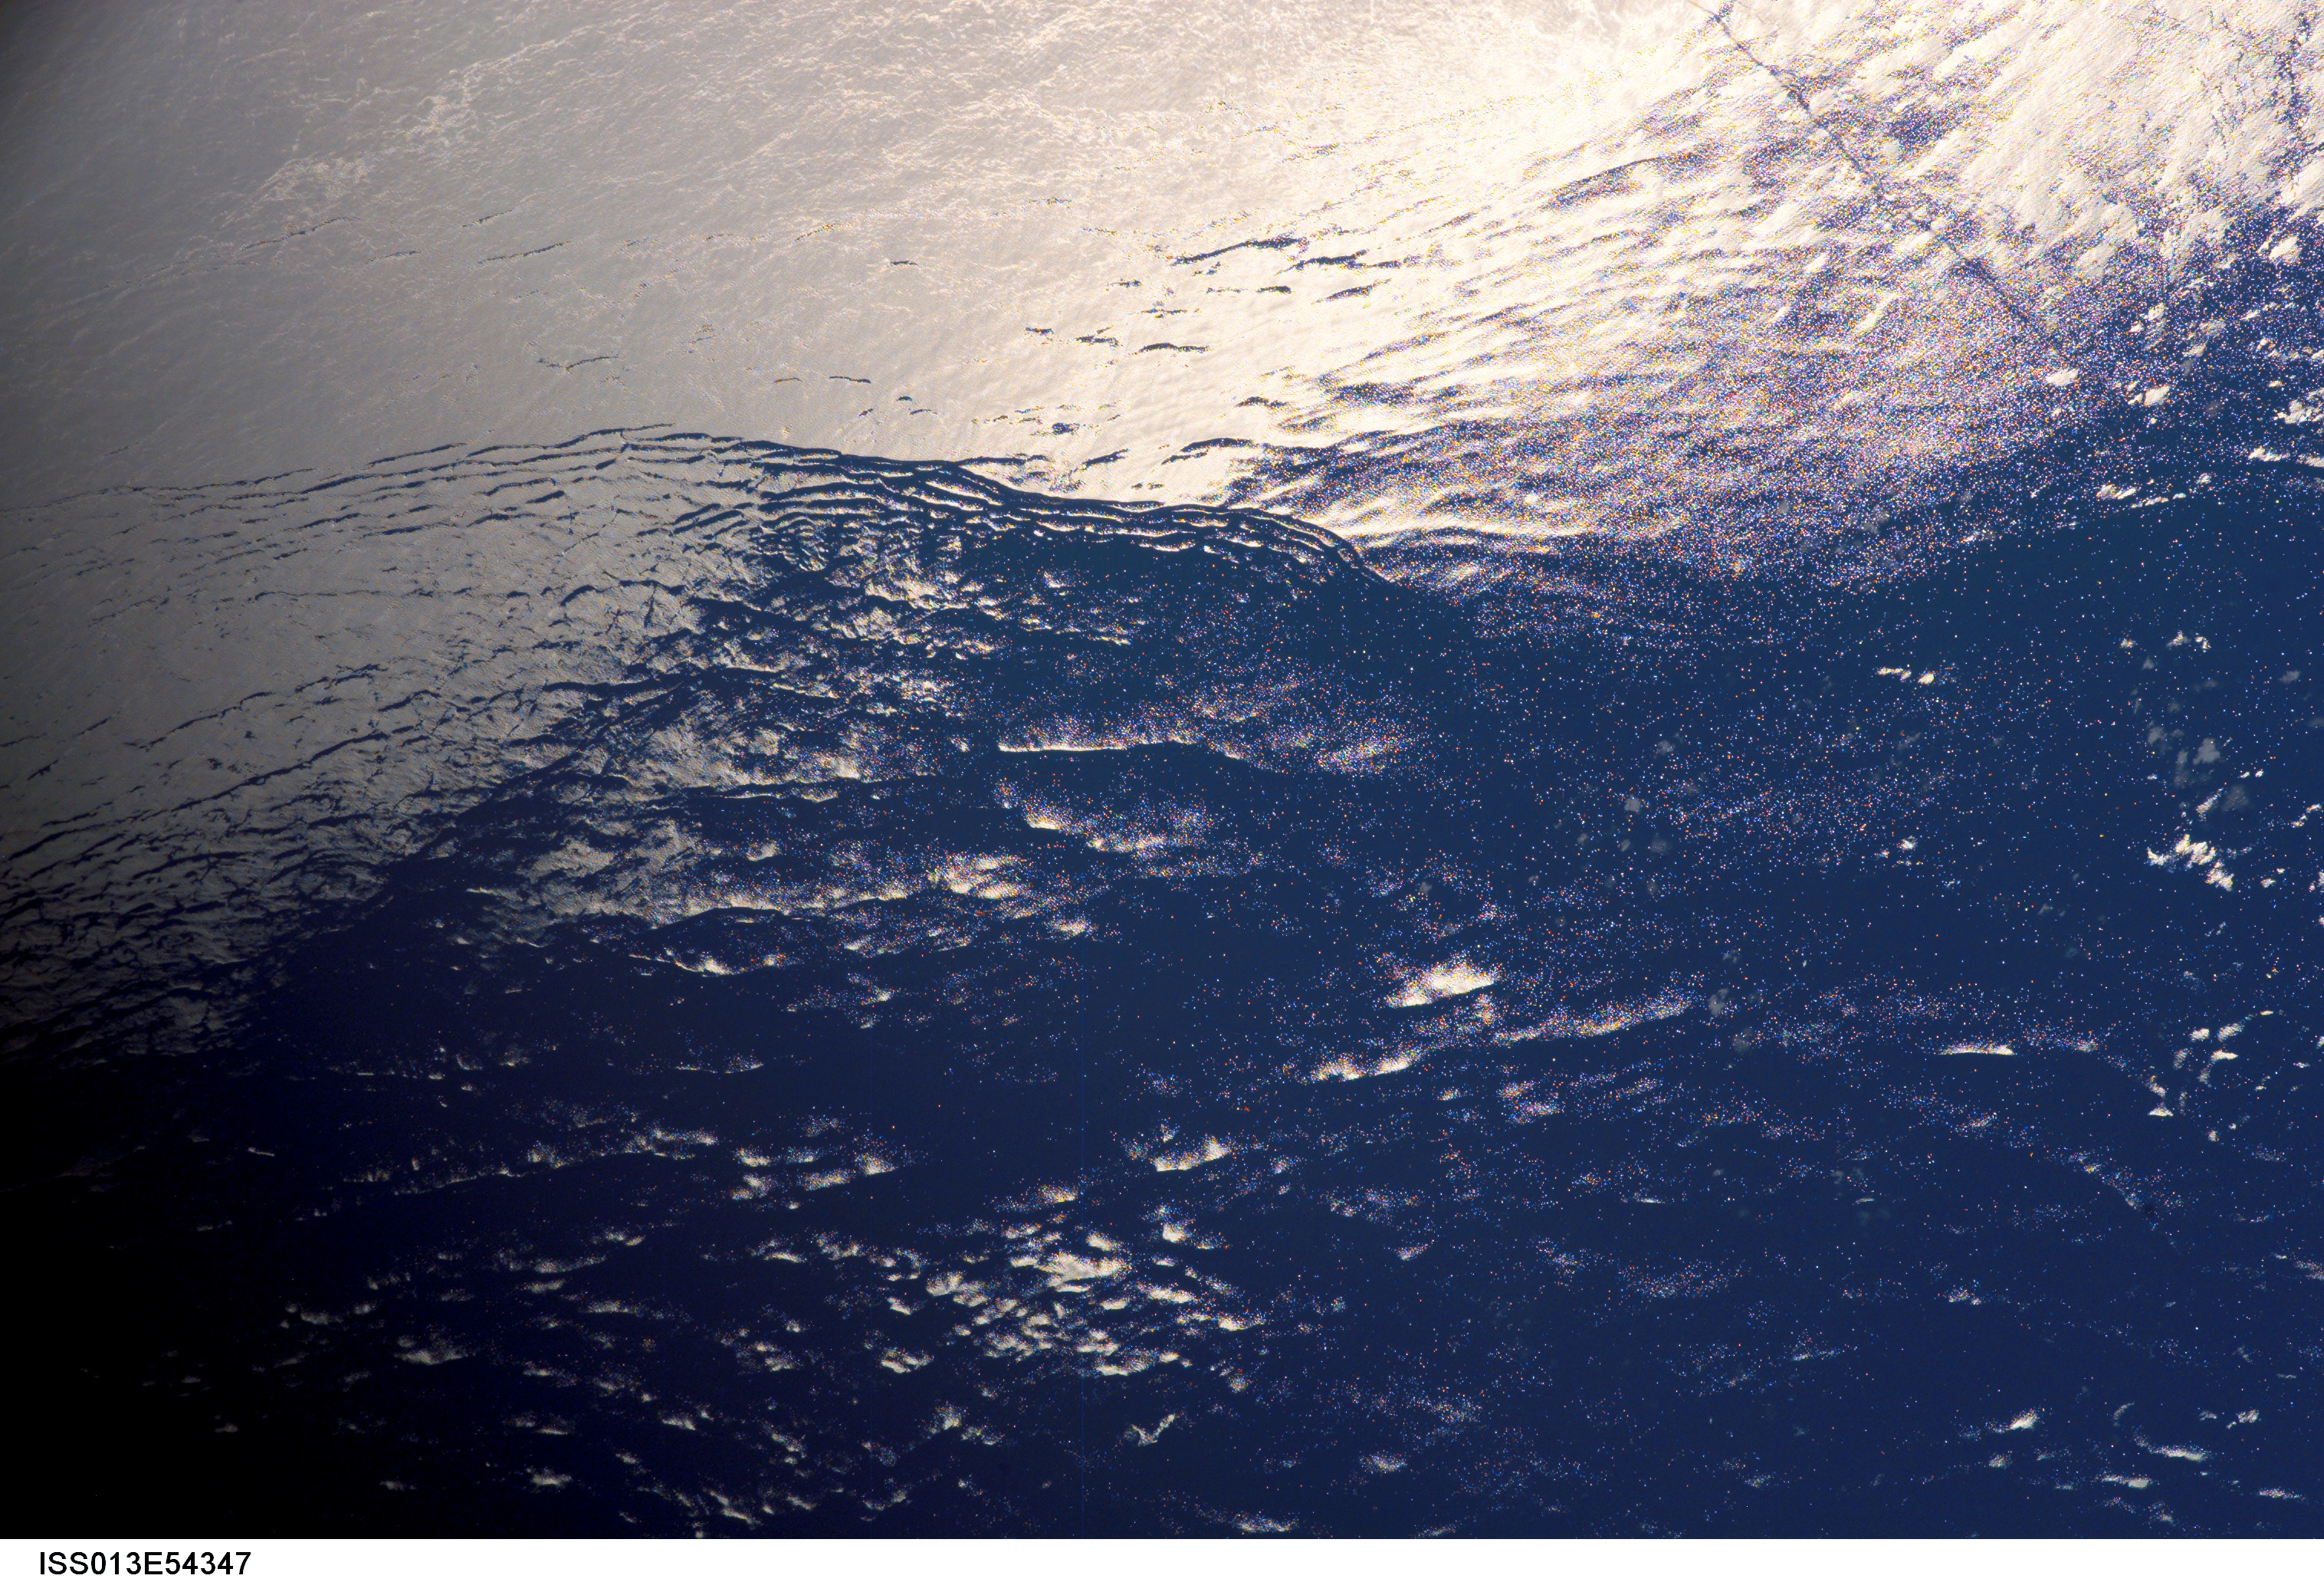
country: CHINA
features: SUNGLINT, SOUTH CHINA SEA
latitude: 21.2
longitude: 110.8
